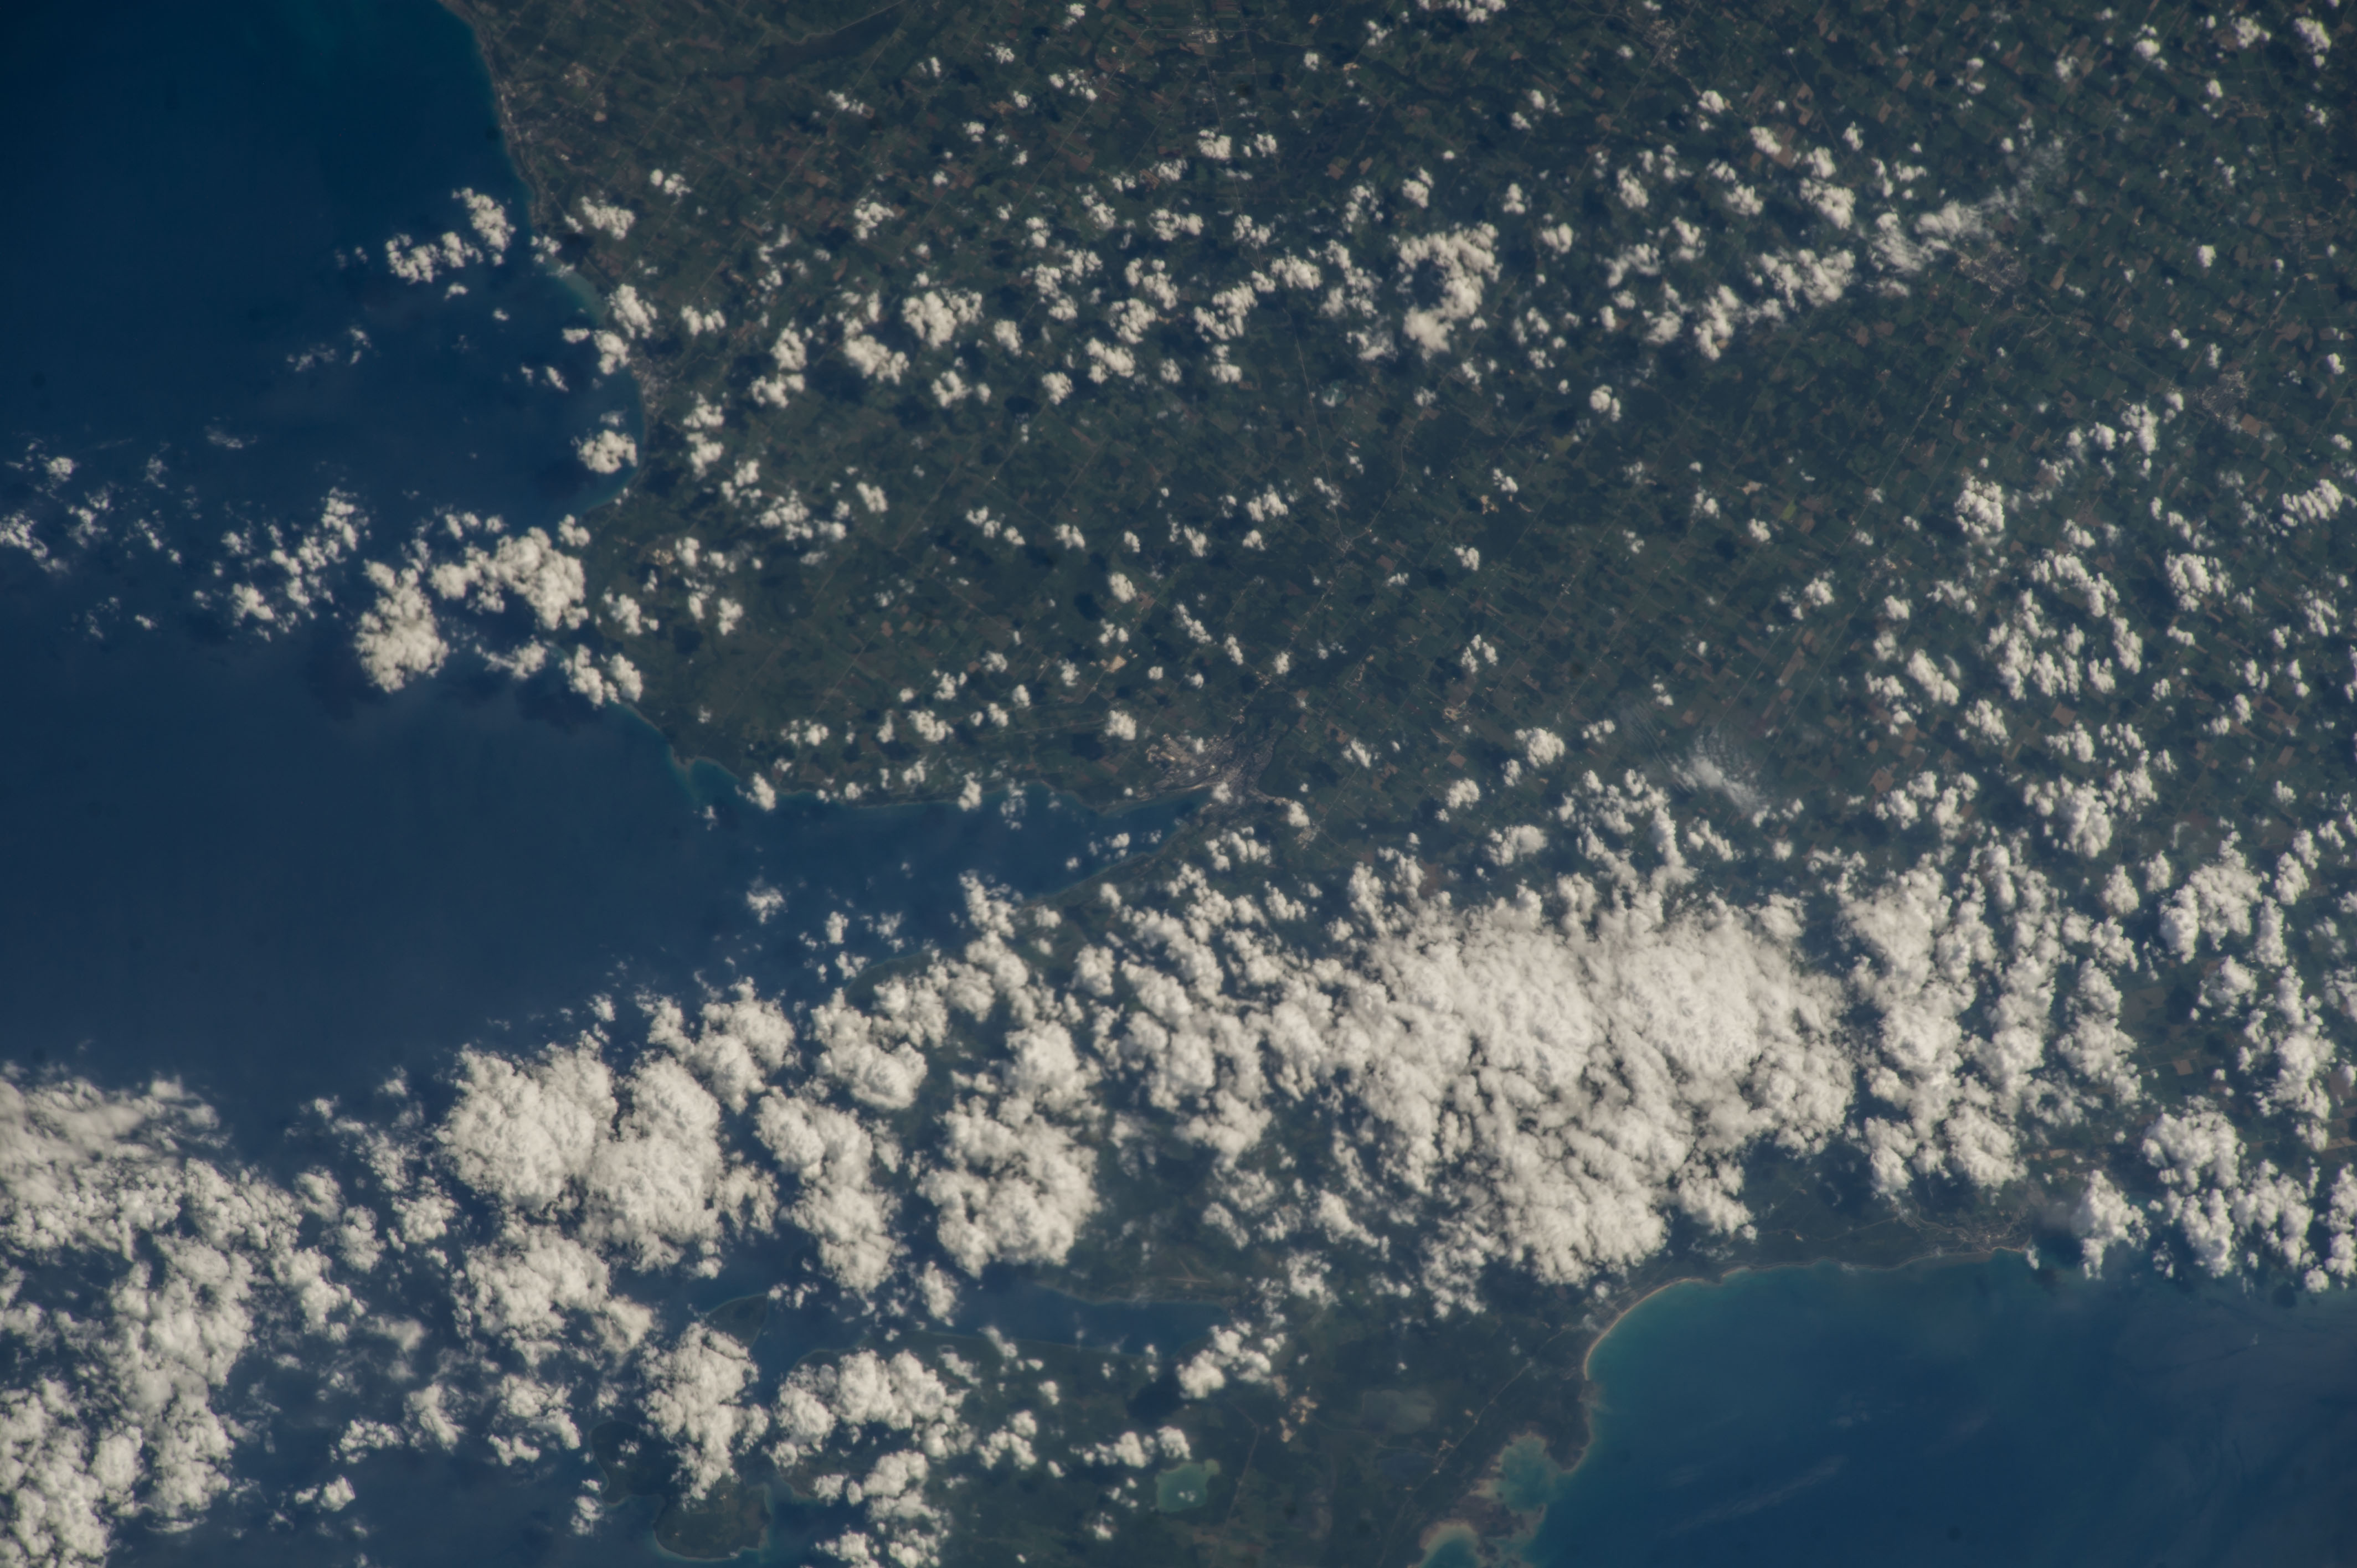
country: CANADA-O
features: GEORGIAN BAY, FARMLAND, OWEN SOUND
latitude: 44.6
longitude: -80.9
